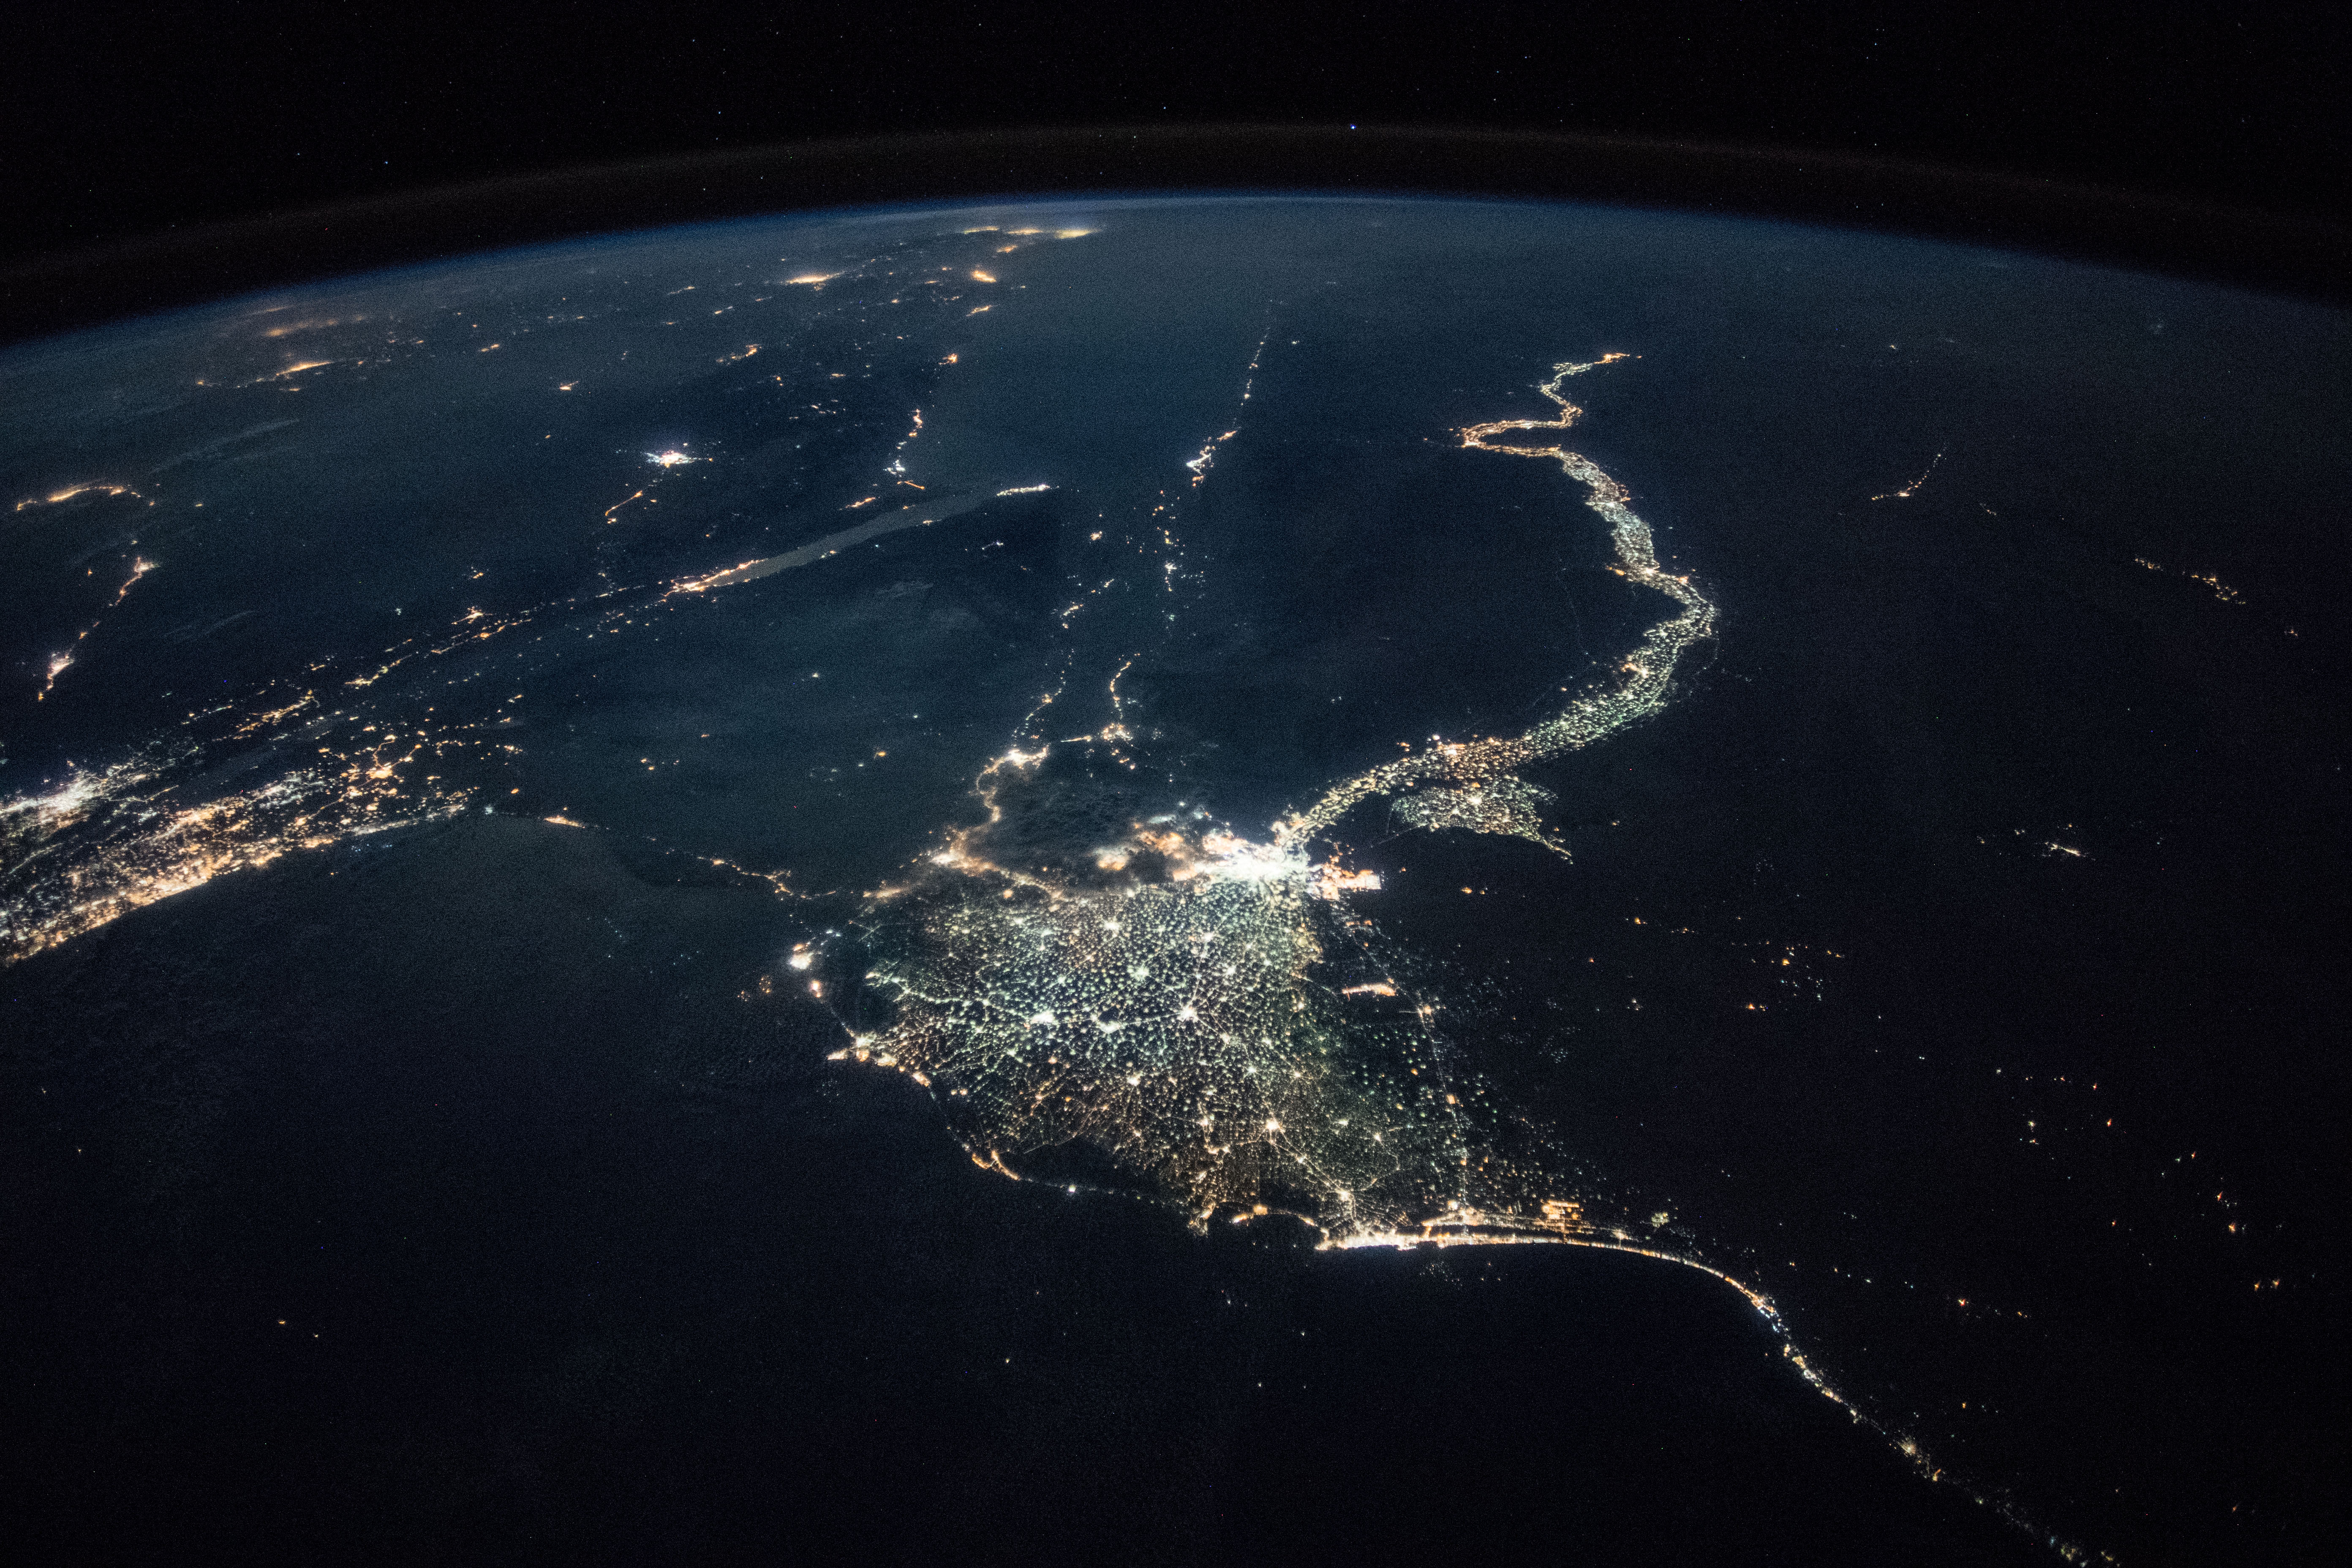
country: EGYPT
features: CAIRO CITY, GULF OF SUEZ, GULF OF AQABA, NEGEV DESERT, SUEZ CITY, ISMAILIA CITY, PORT SAID CITY, NILE DELTA, FAIYUM CITY, WESTERN DESERT, NIGHT, EARTH LIMB
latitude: 29.8
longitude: 31.8
